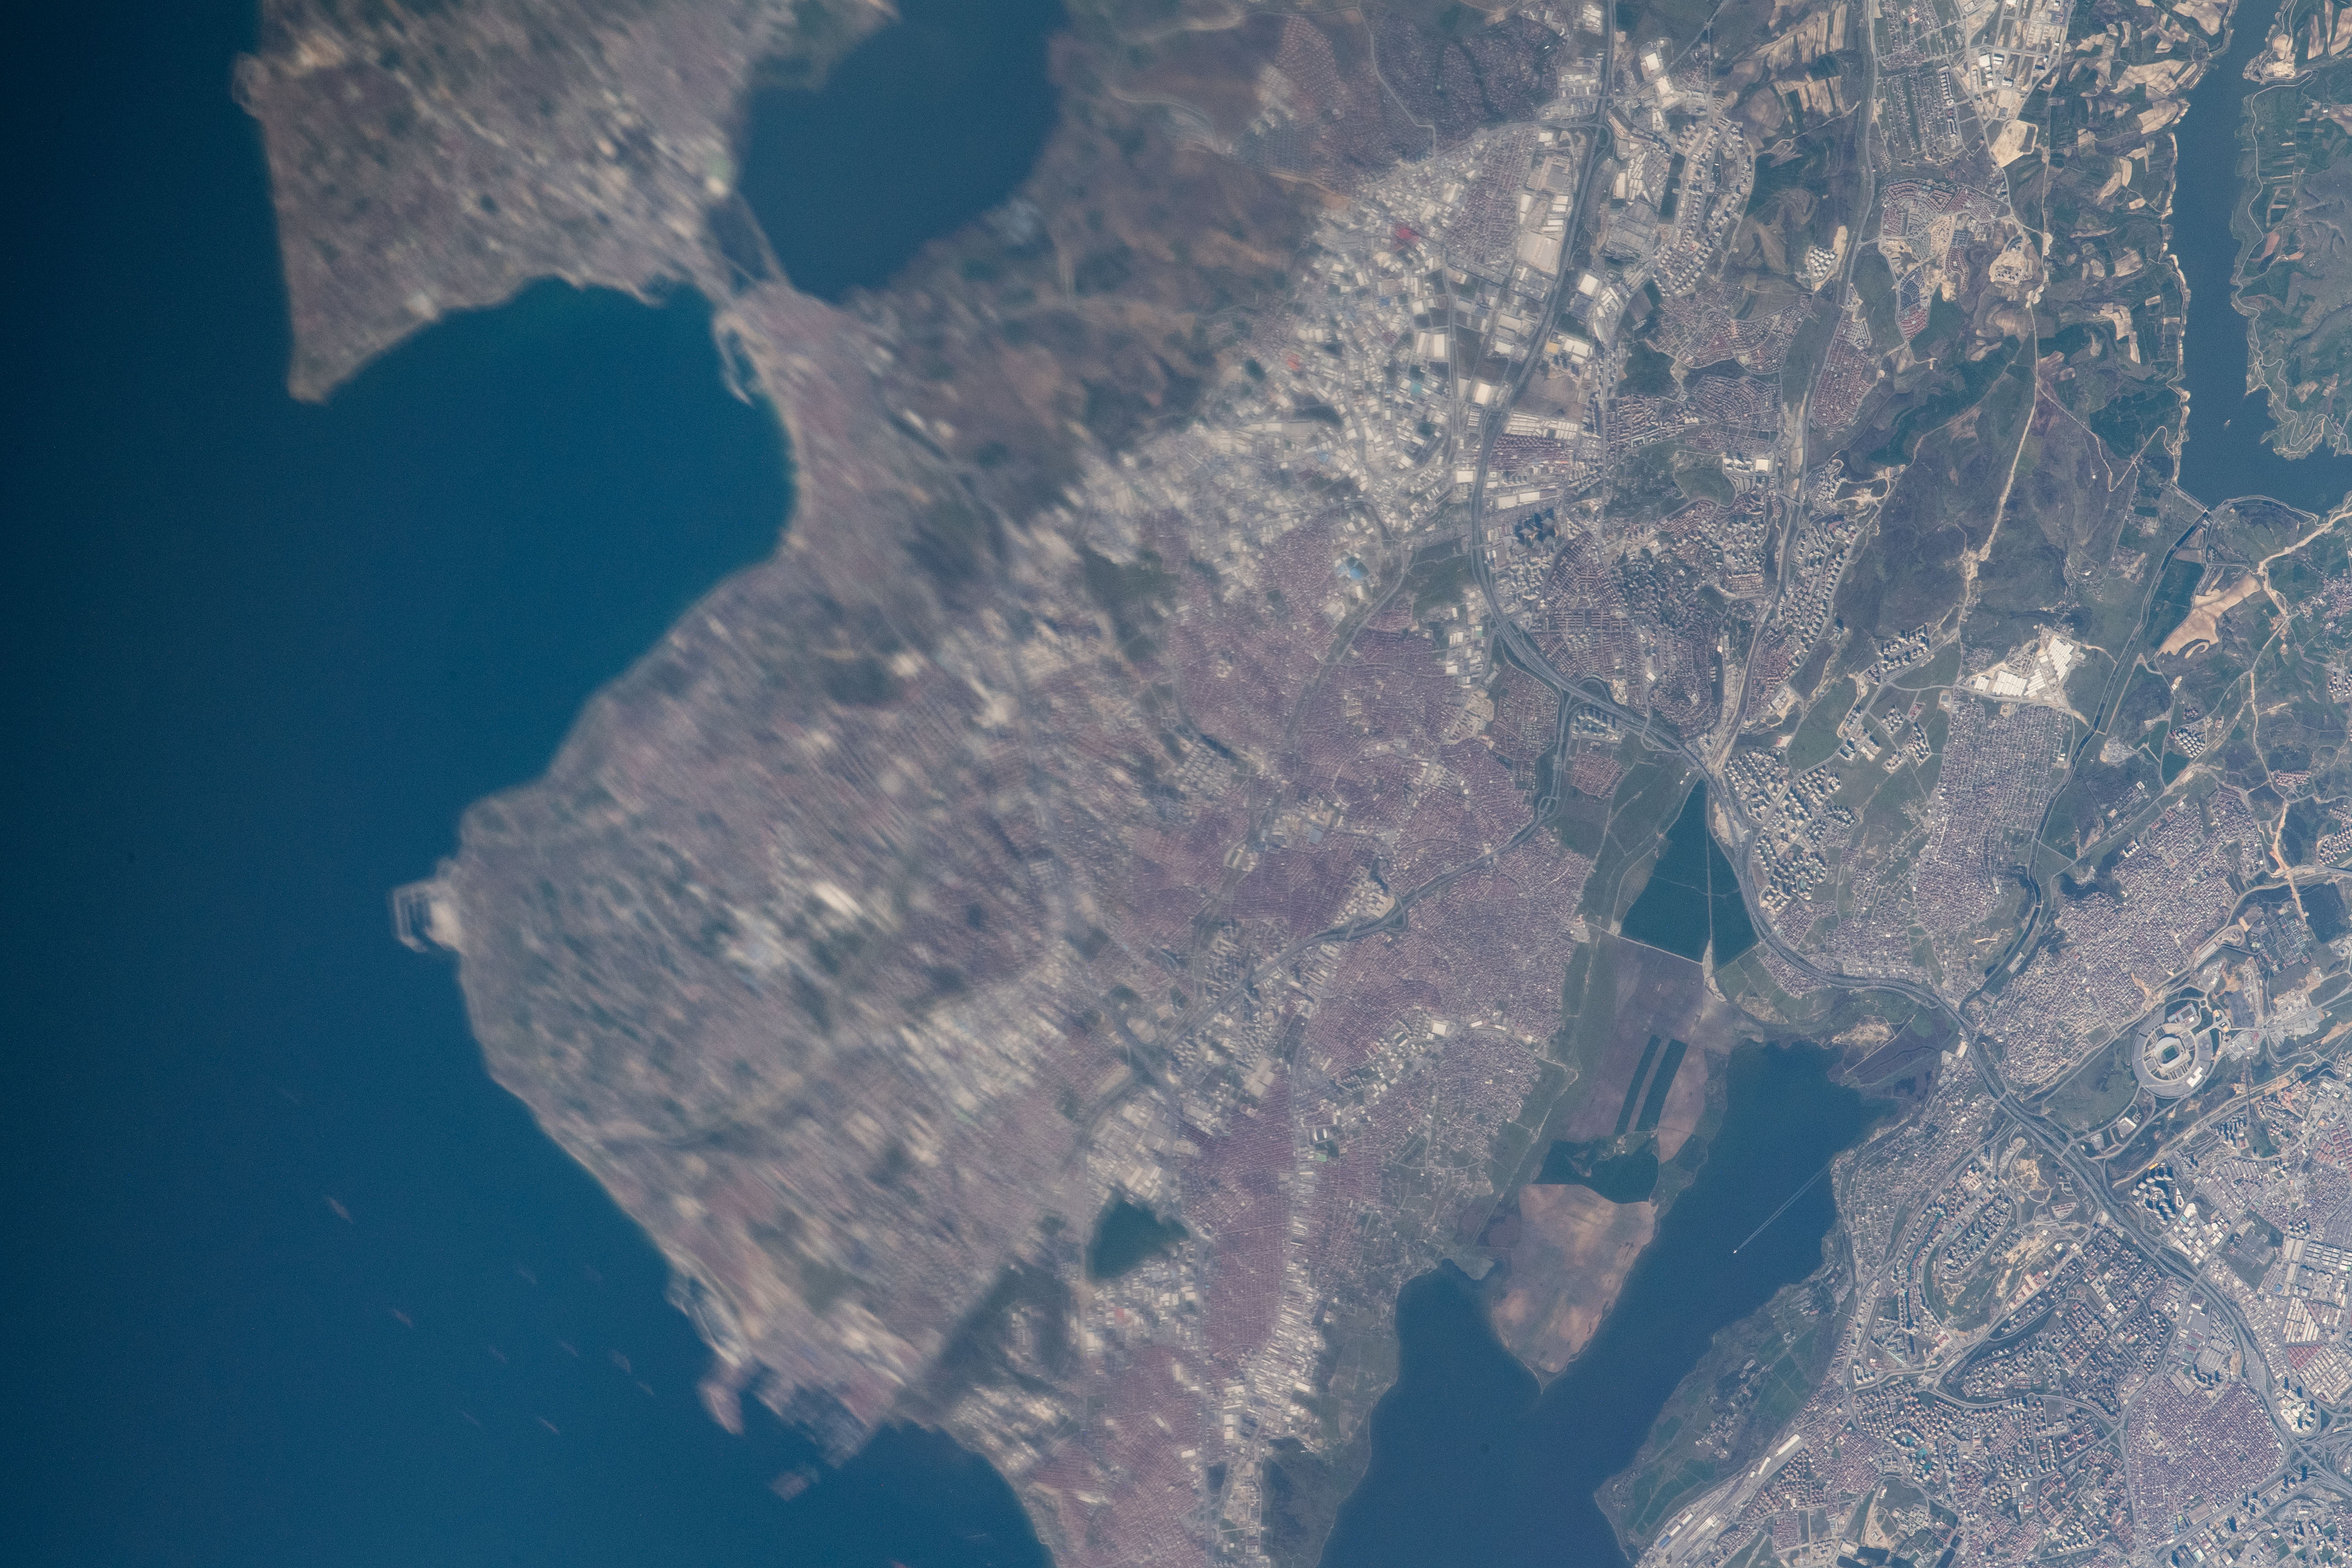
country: TURKEY
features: KUCUKCEKMECE LAKE, MARMARA SEA, SAZLIDERE DAM, BUYUKCEKMECE LAKE
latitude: 41.1
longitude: 28.7
